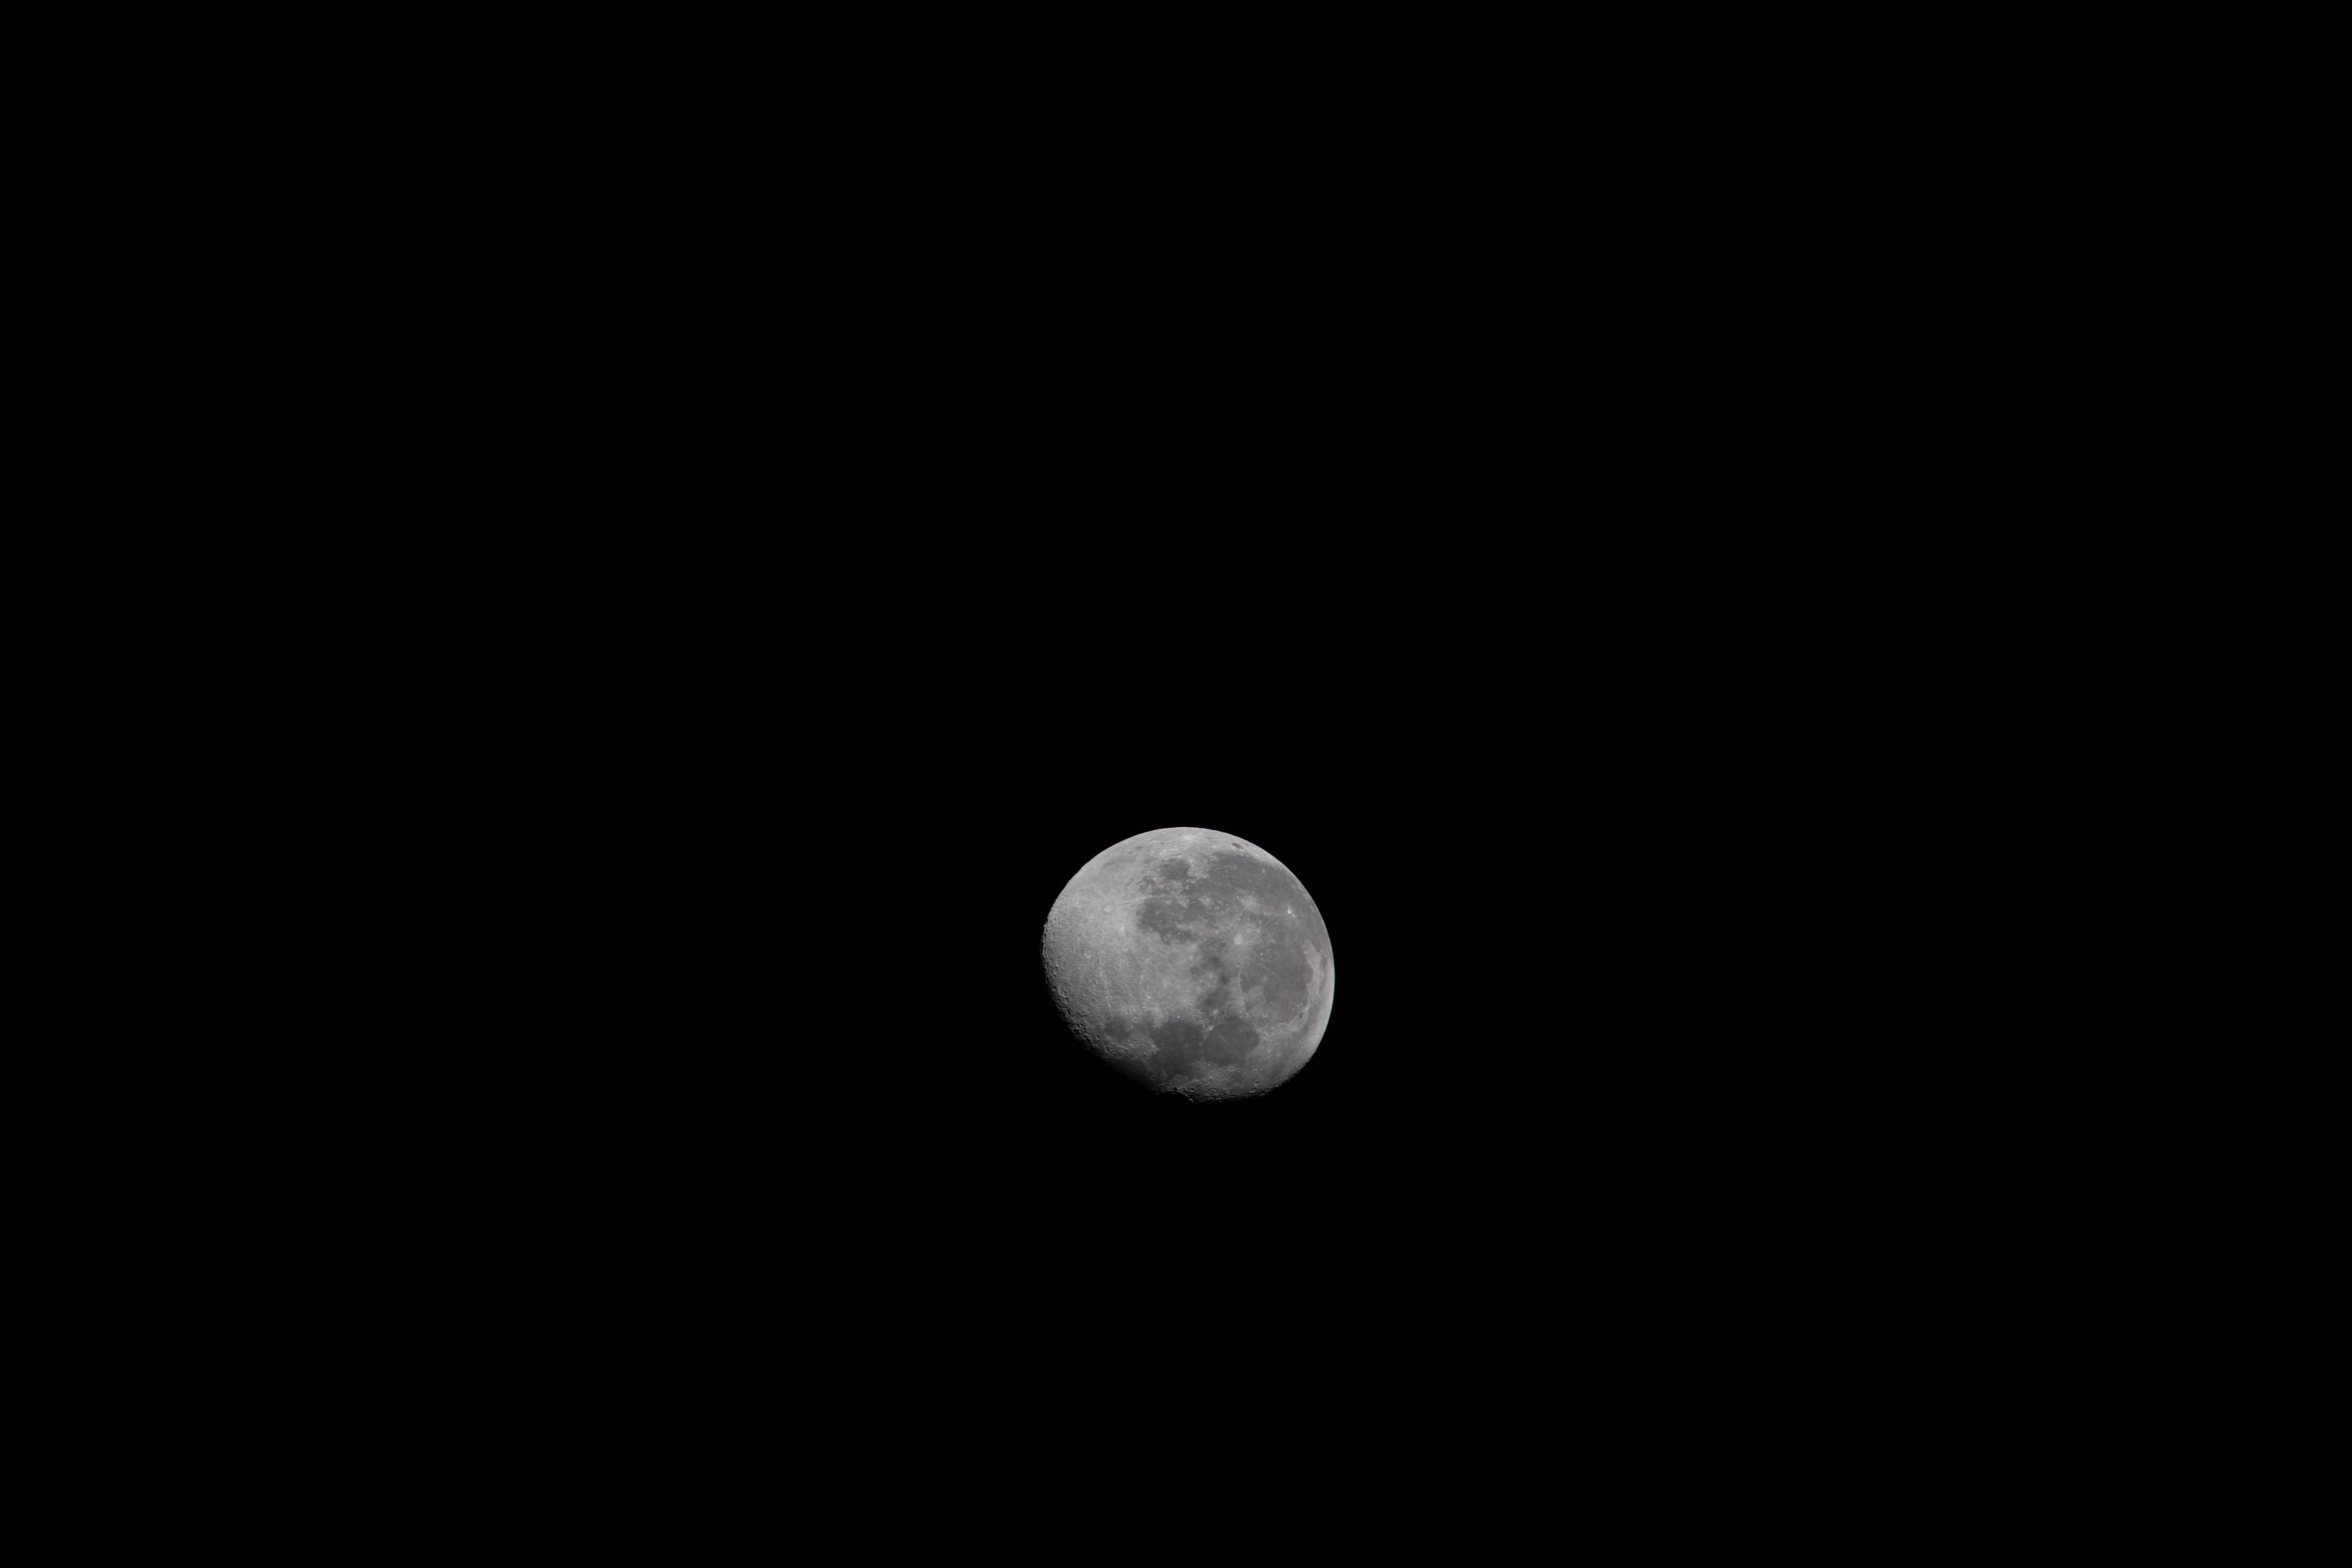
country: SPAIN
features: MOON
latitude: -13.9
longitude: -6.0
